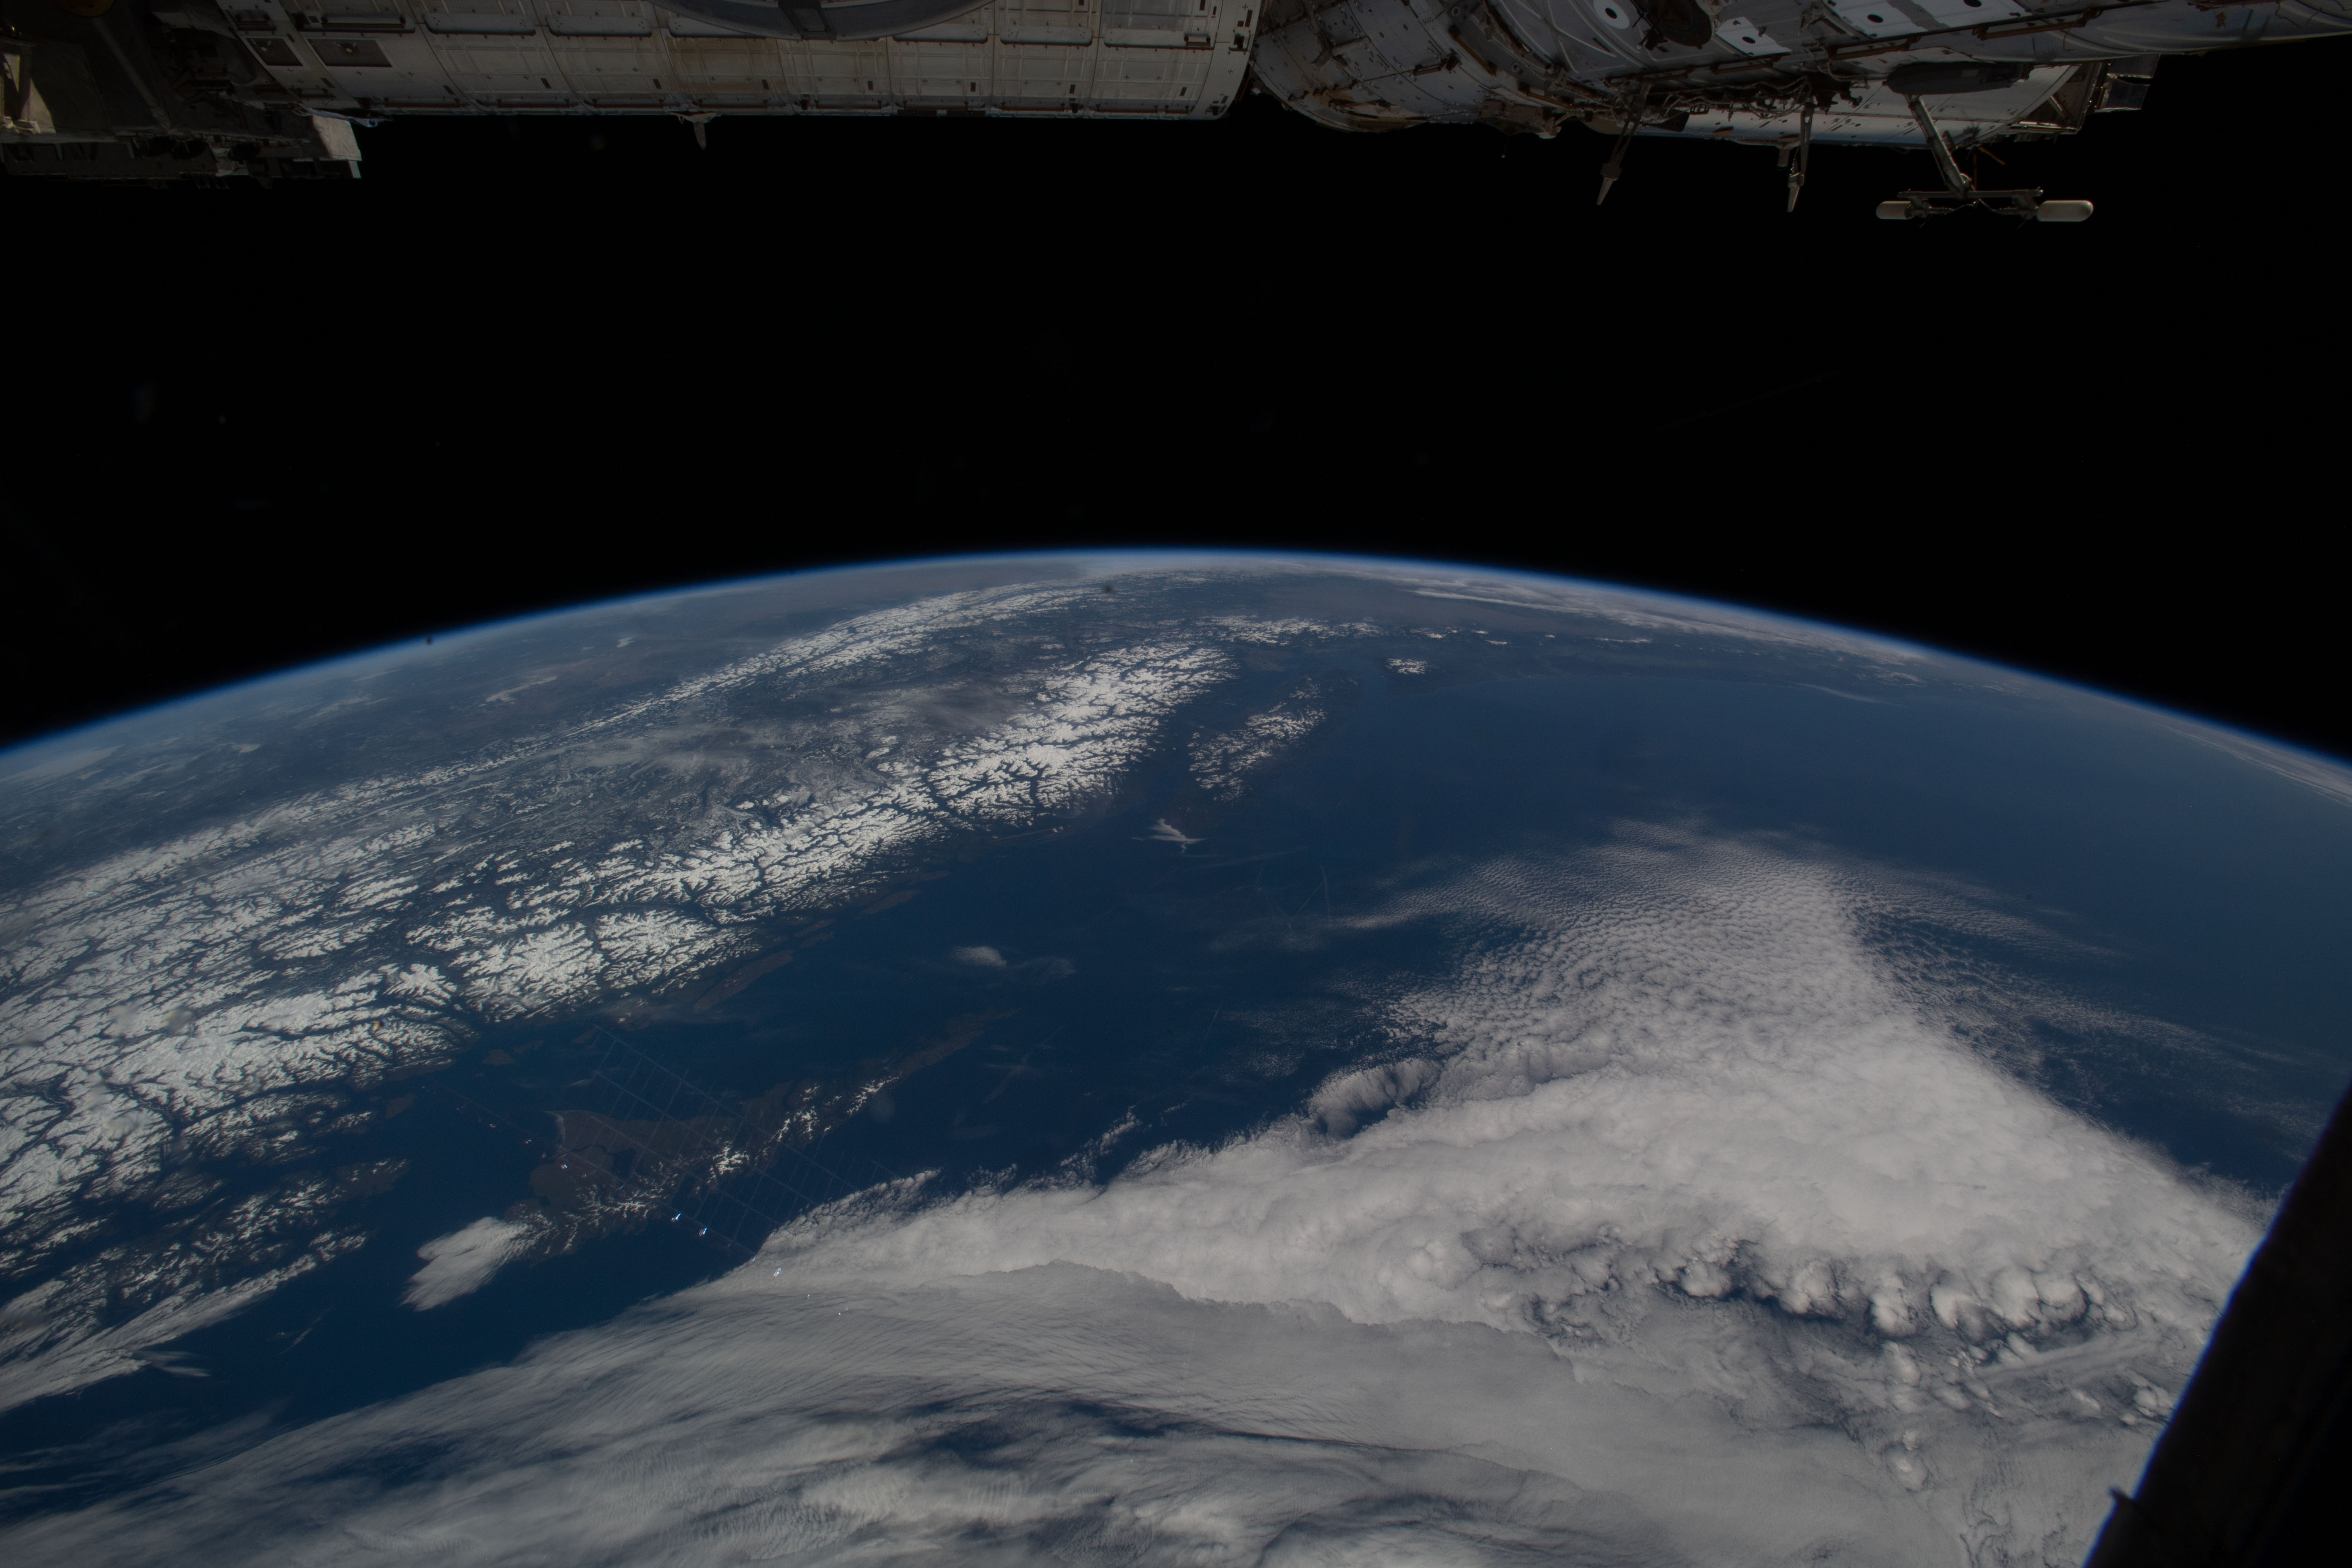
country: PACIFIC OCEAN
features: COAST RANGE, ICE FIELD, NORTH PACIFIC OCEAN, HAIDA GWAII, ARCHIPELAGO, ISS, EARTH LIMB
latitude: 49.5
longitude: -131.0
